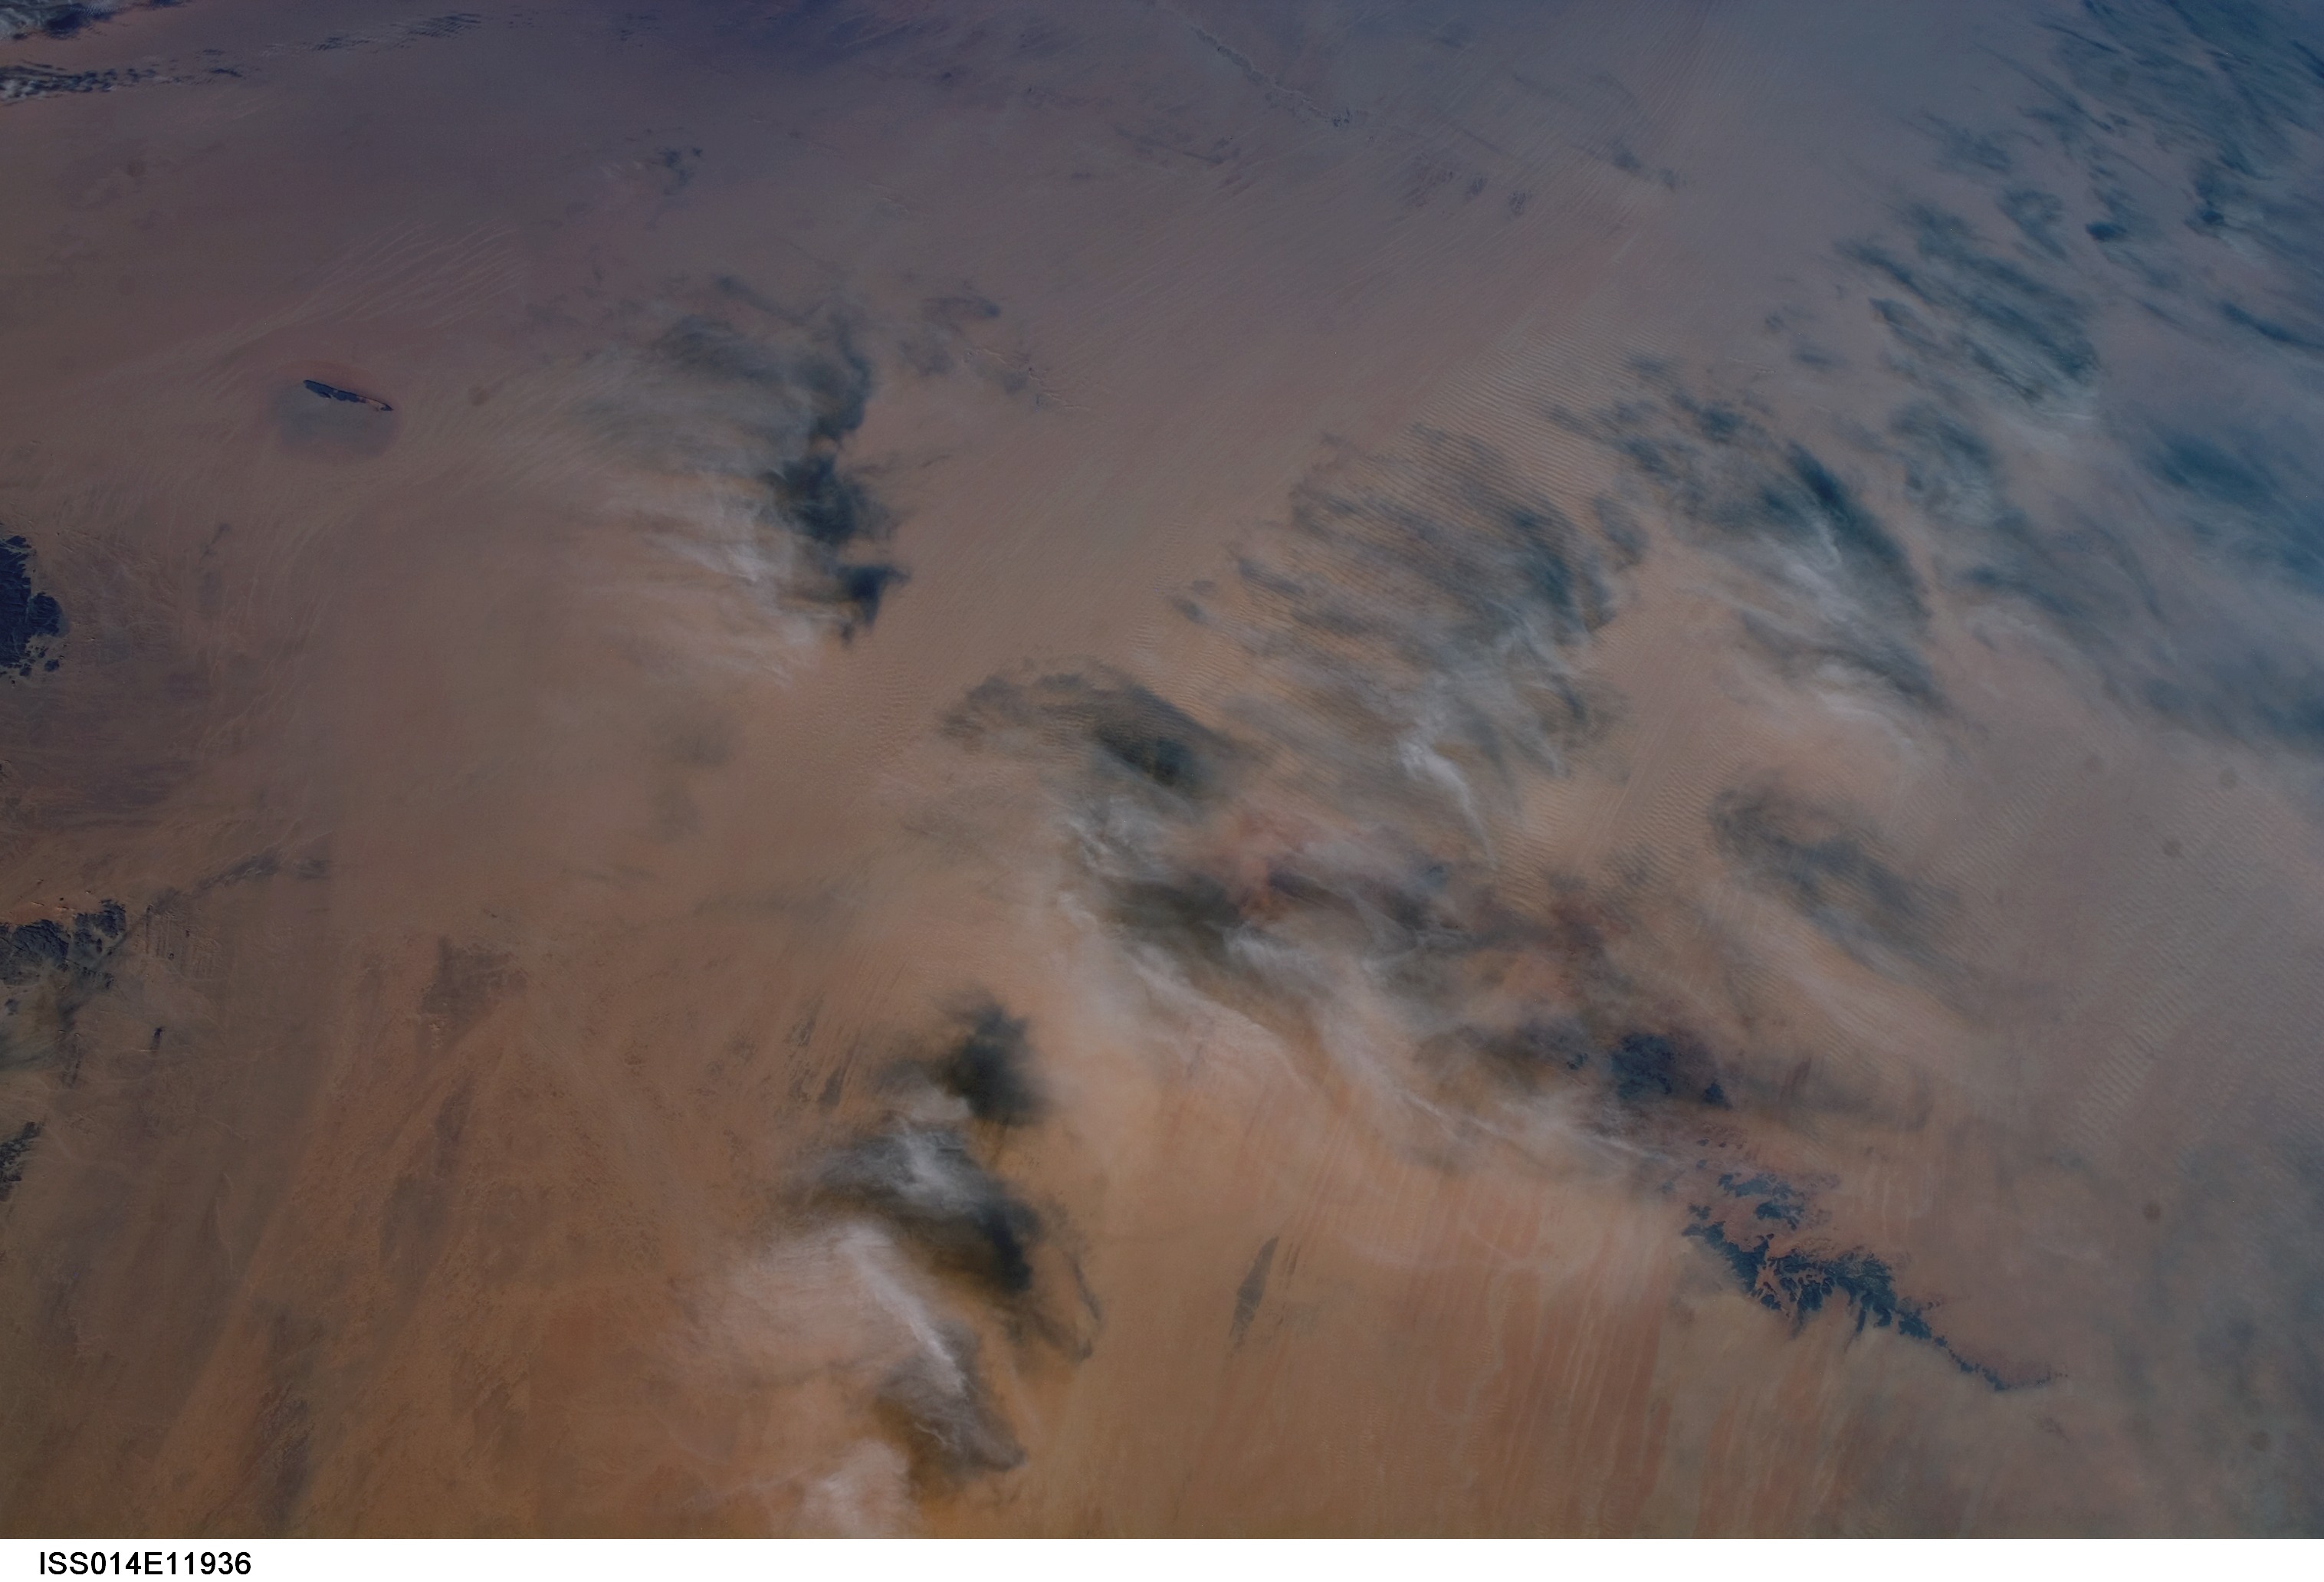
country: NIGER
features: TENERE SAND SEA, TERMIT MASSIF
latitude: 17.0
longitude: 11.0
